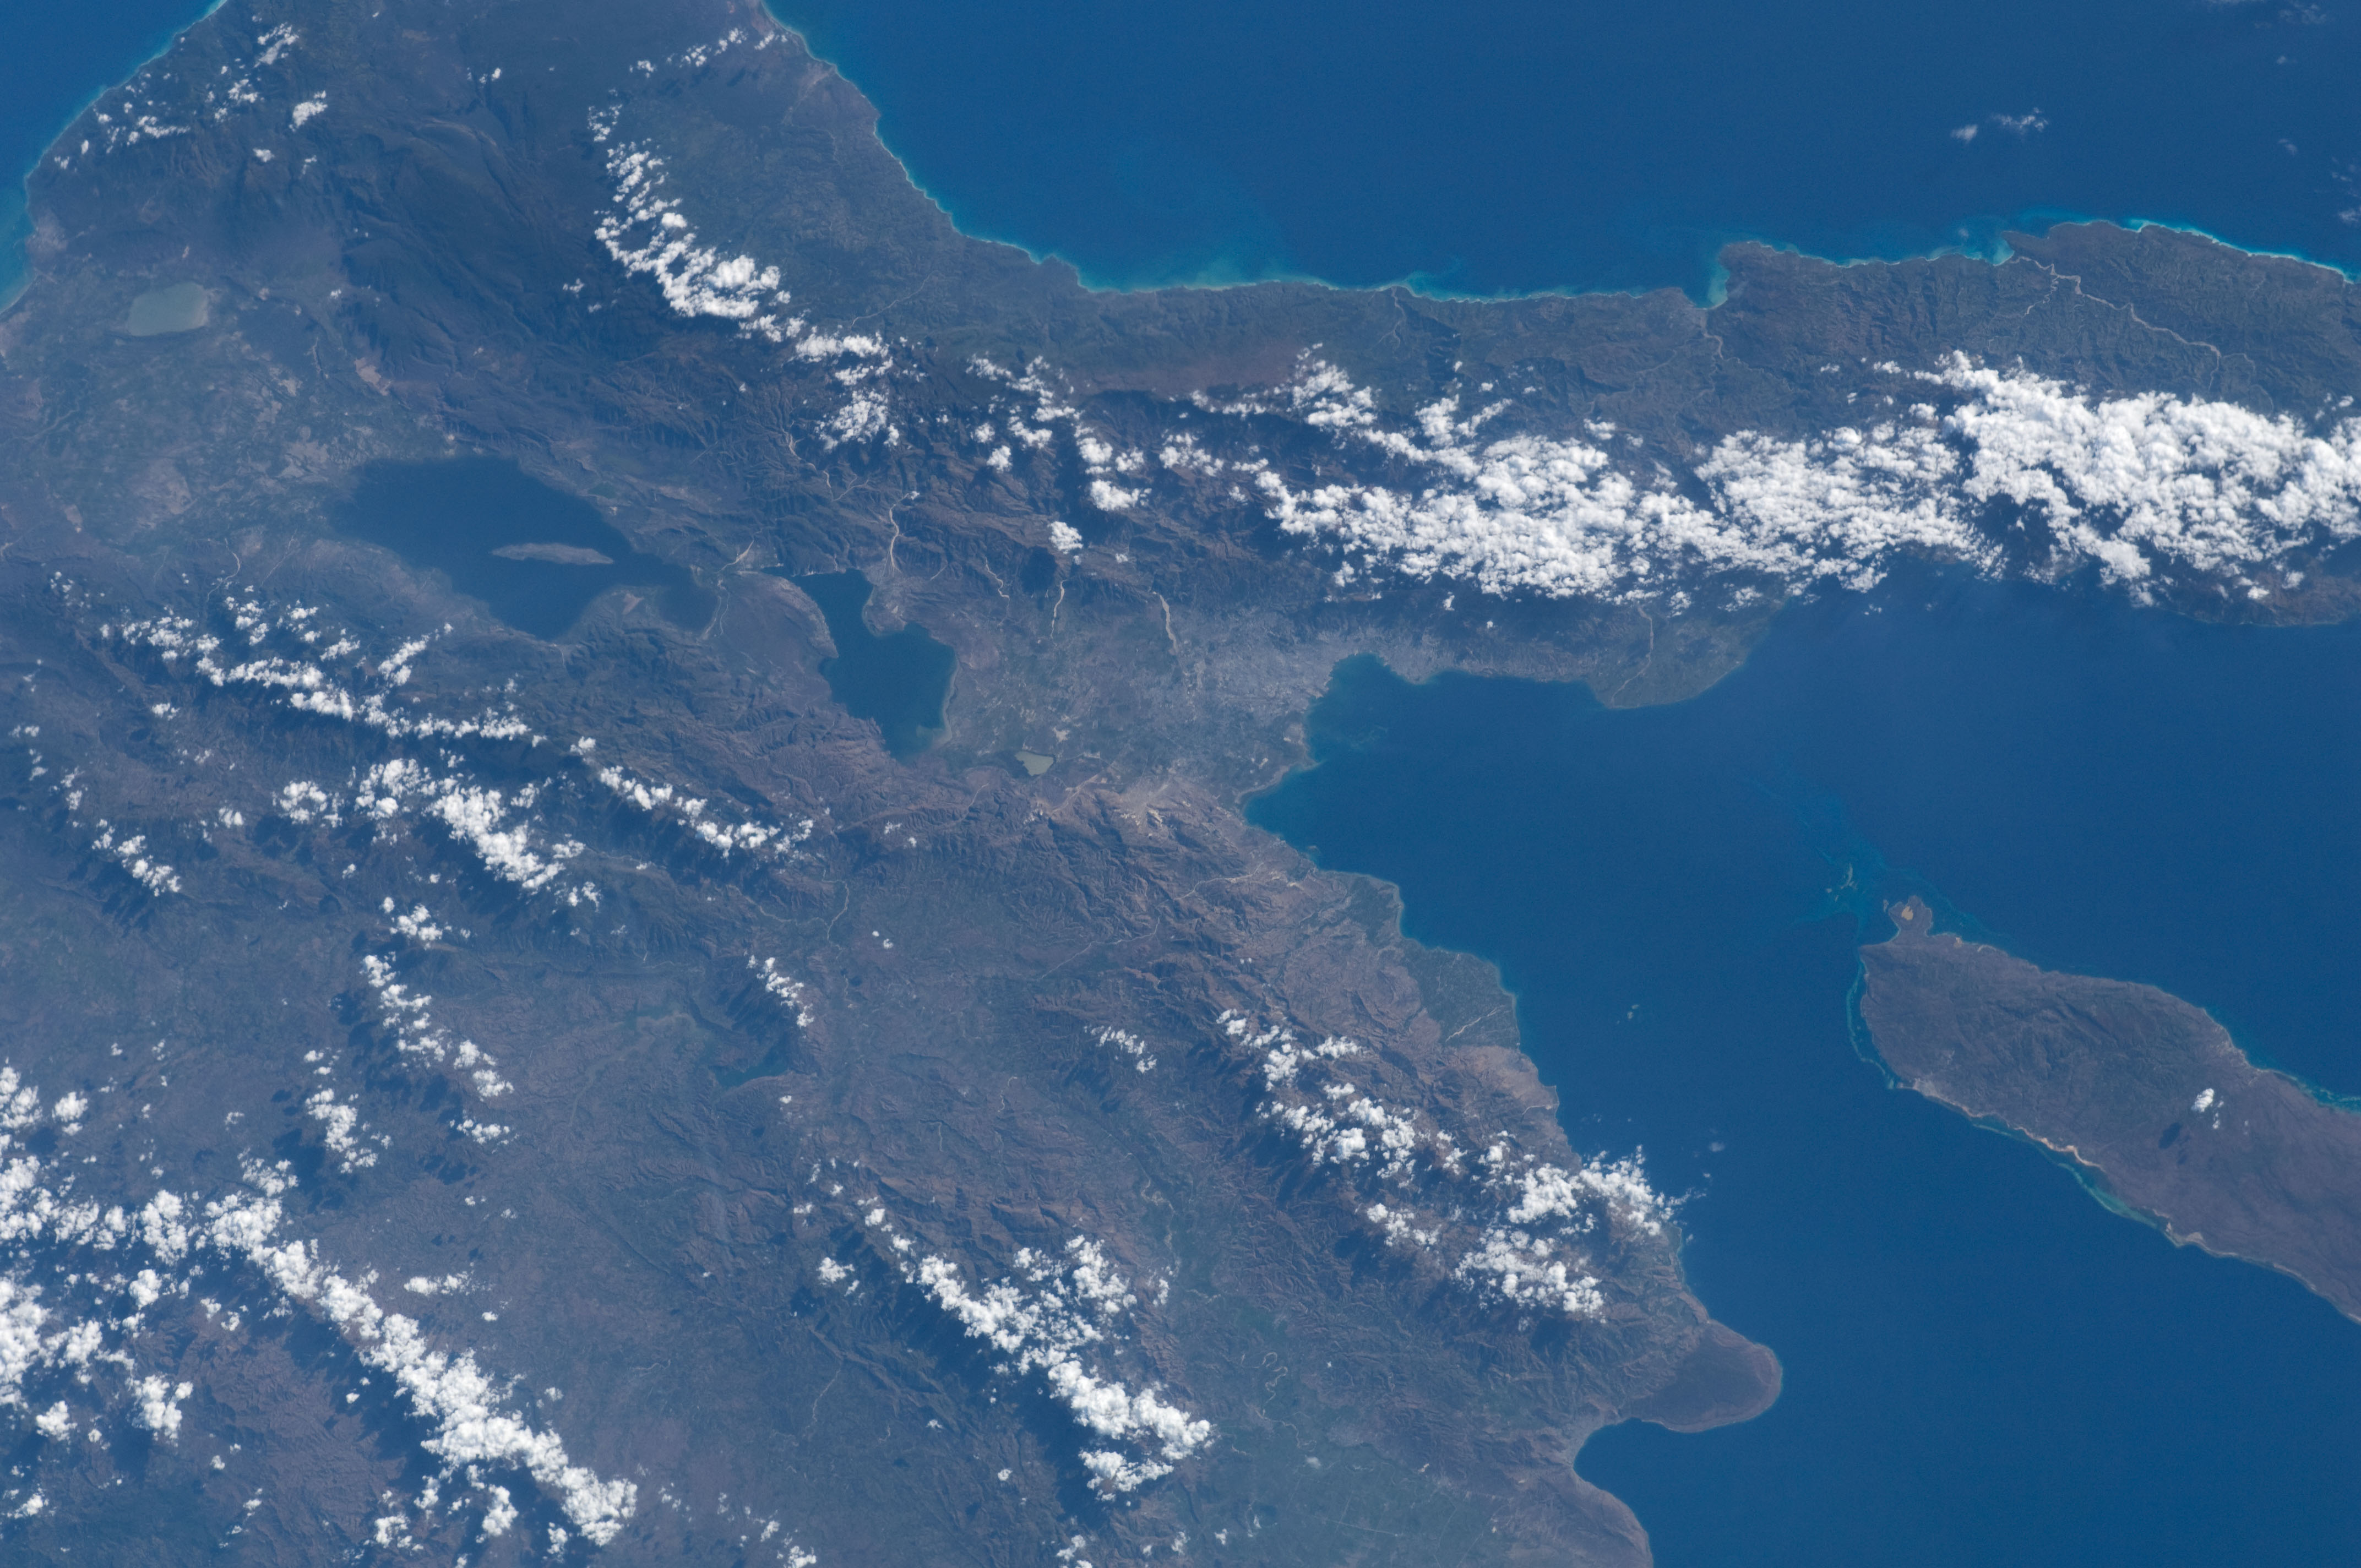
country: HAITI
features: CARIBBEAN S., PORT AU PRINCE, GONAVE I., ENRIQUILLO L.
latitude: 18.5
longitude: -72.0
